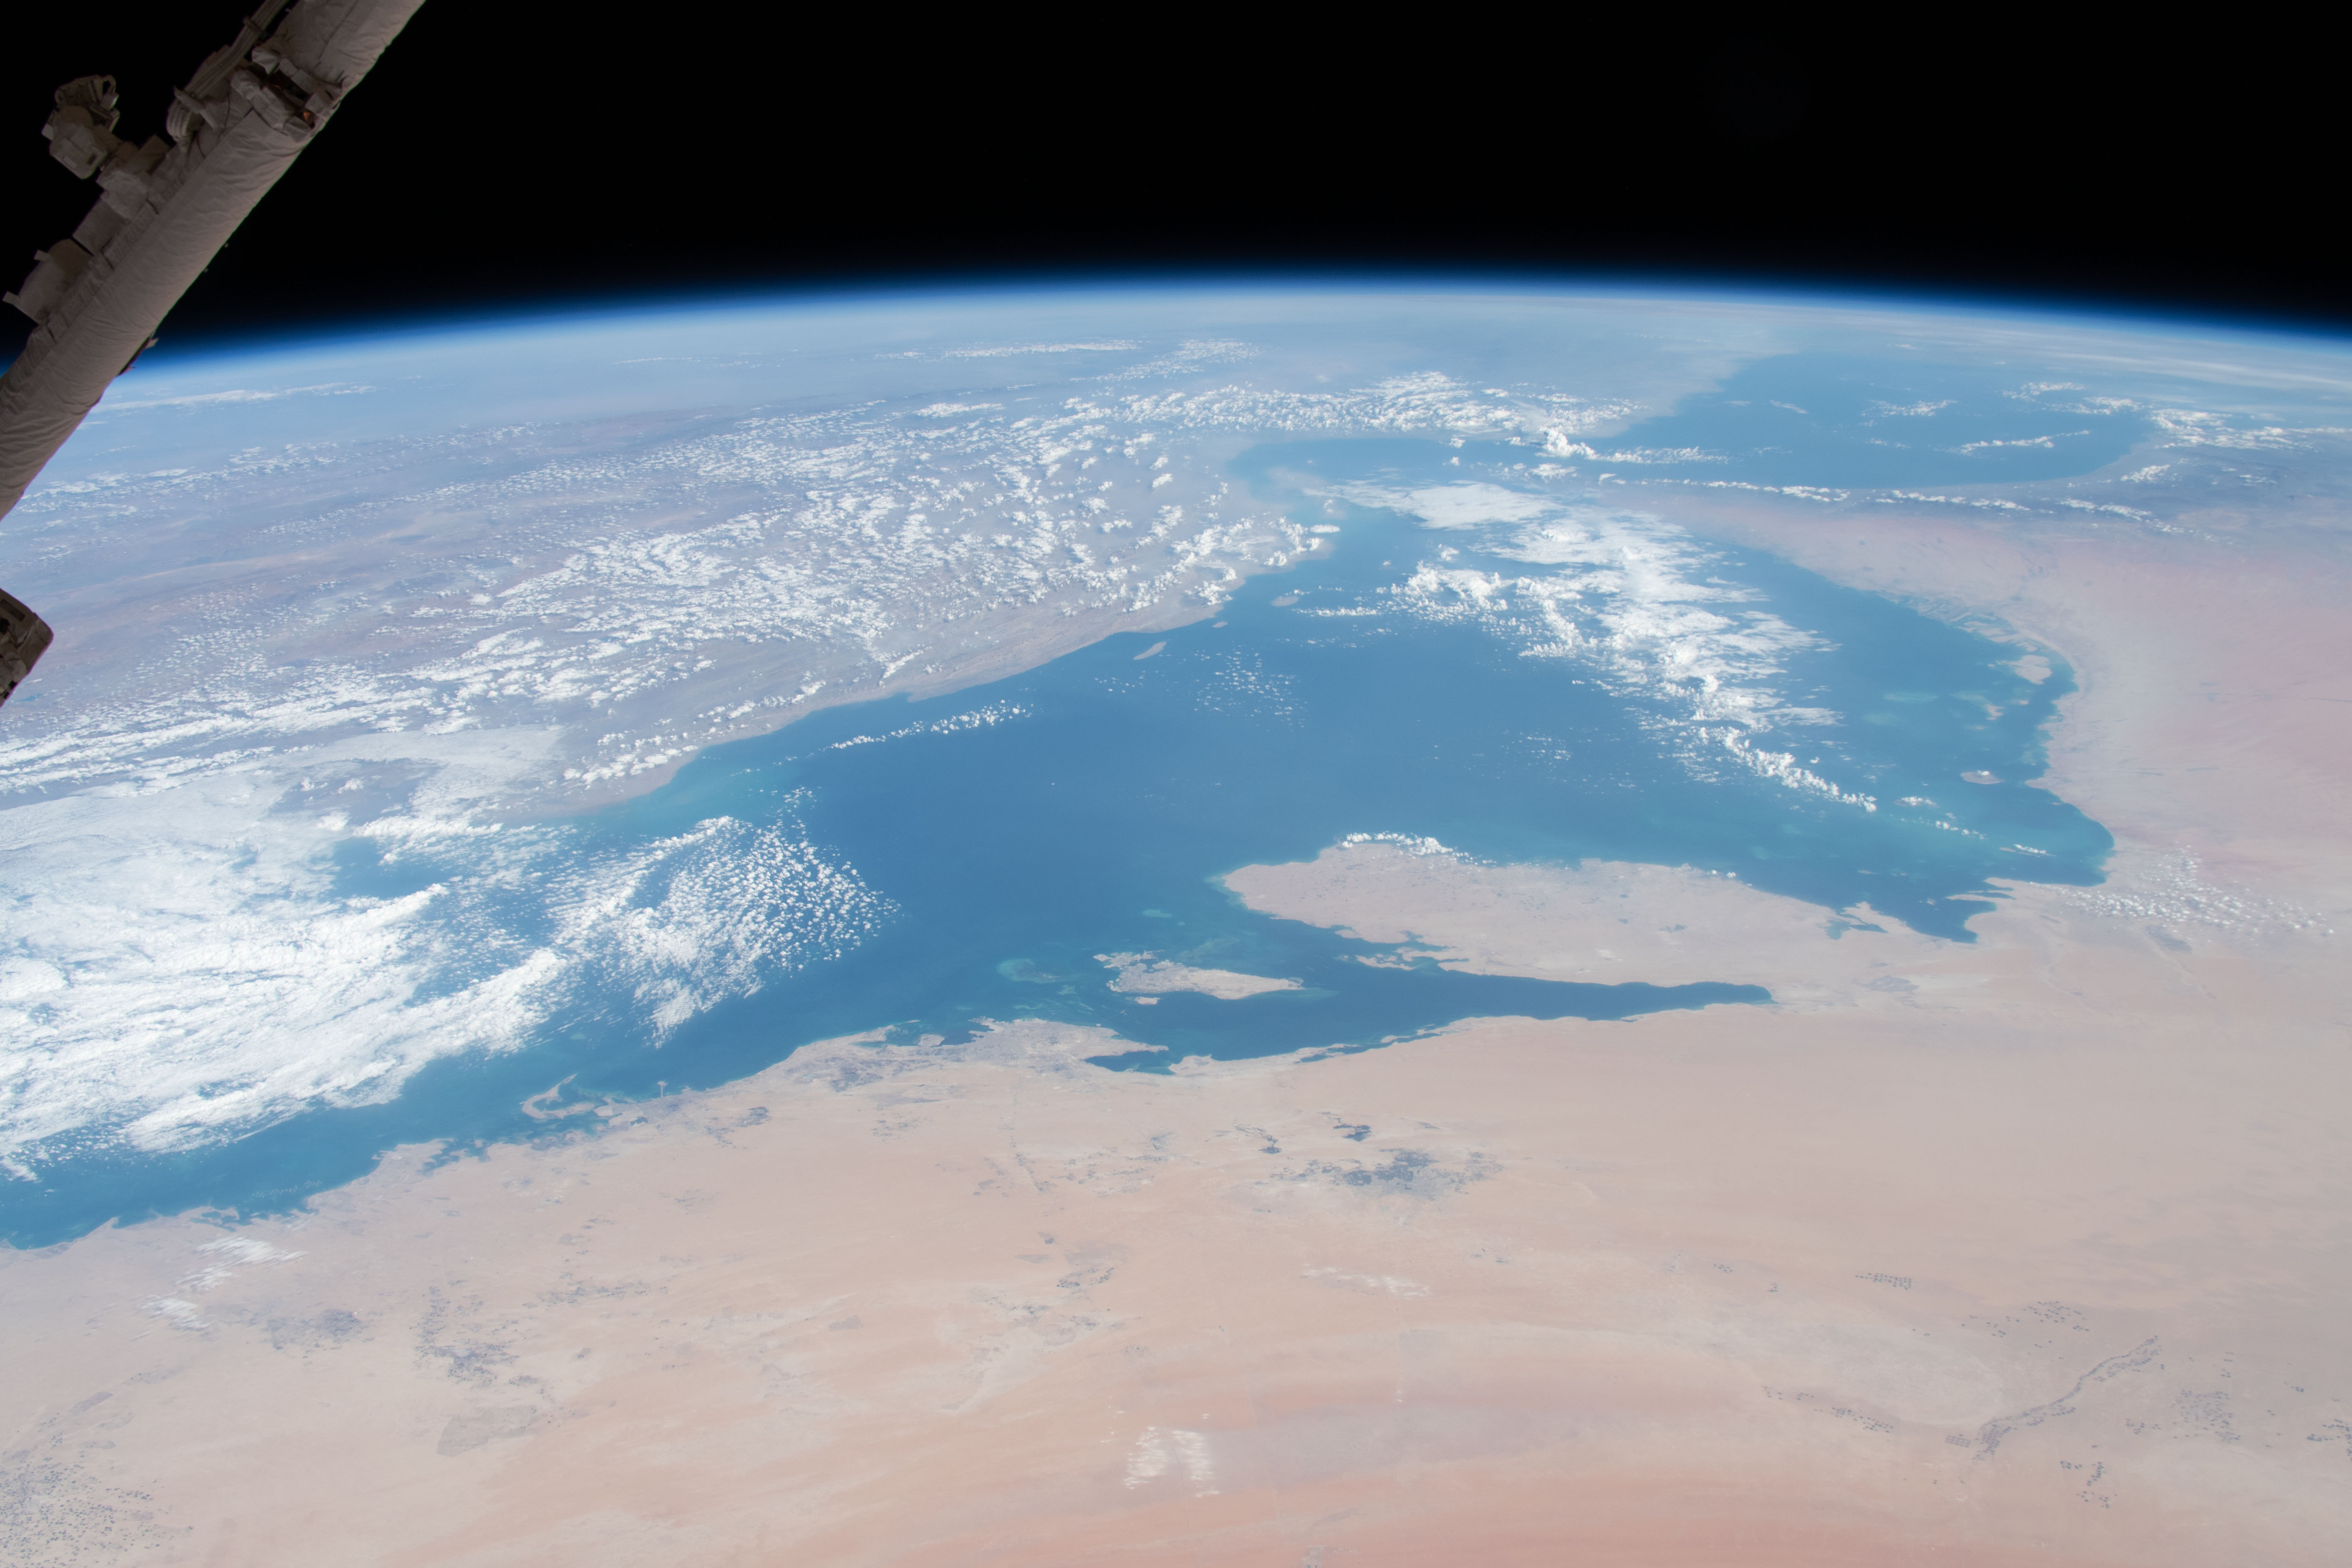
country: IRAN
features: PERSIAN GULF, UNITED ARAB EMIRATES, IRAN, QATAR, SAUDI ARABIA
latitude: 27.0
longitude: 52.0
